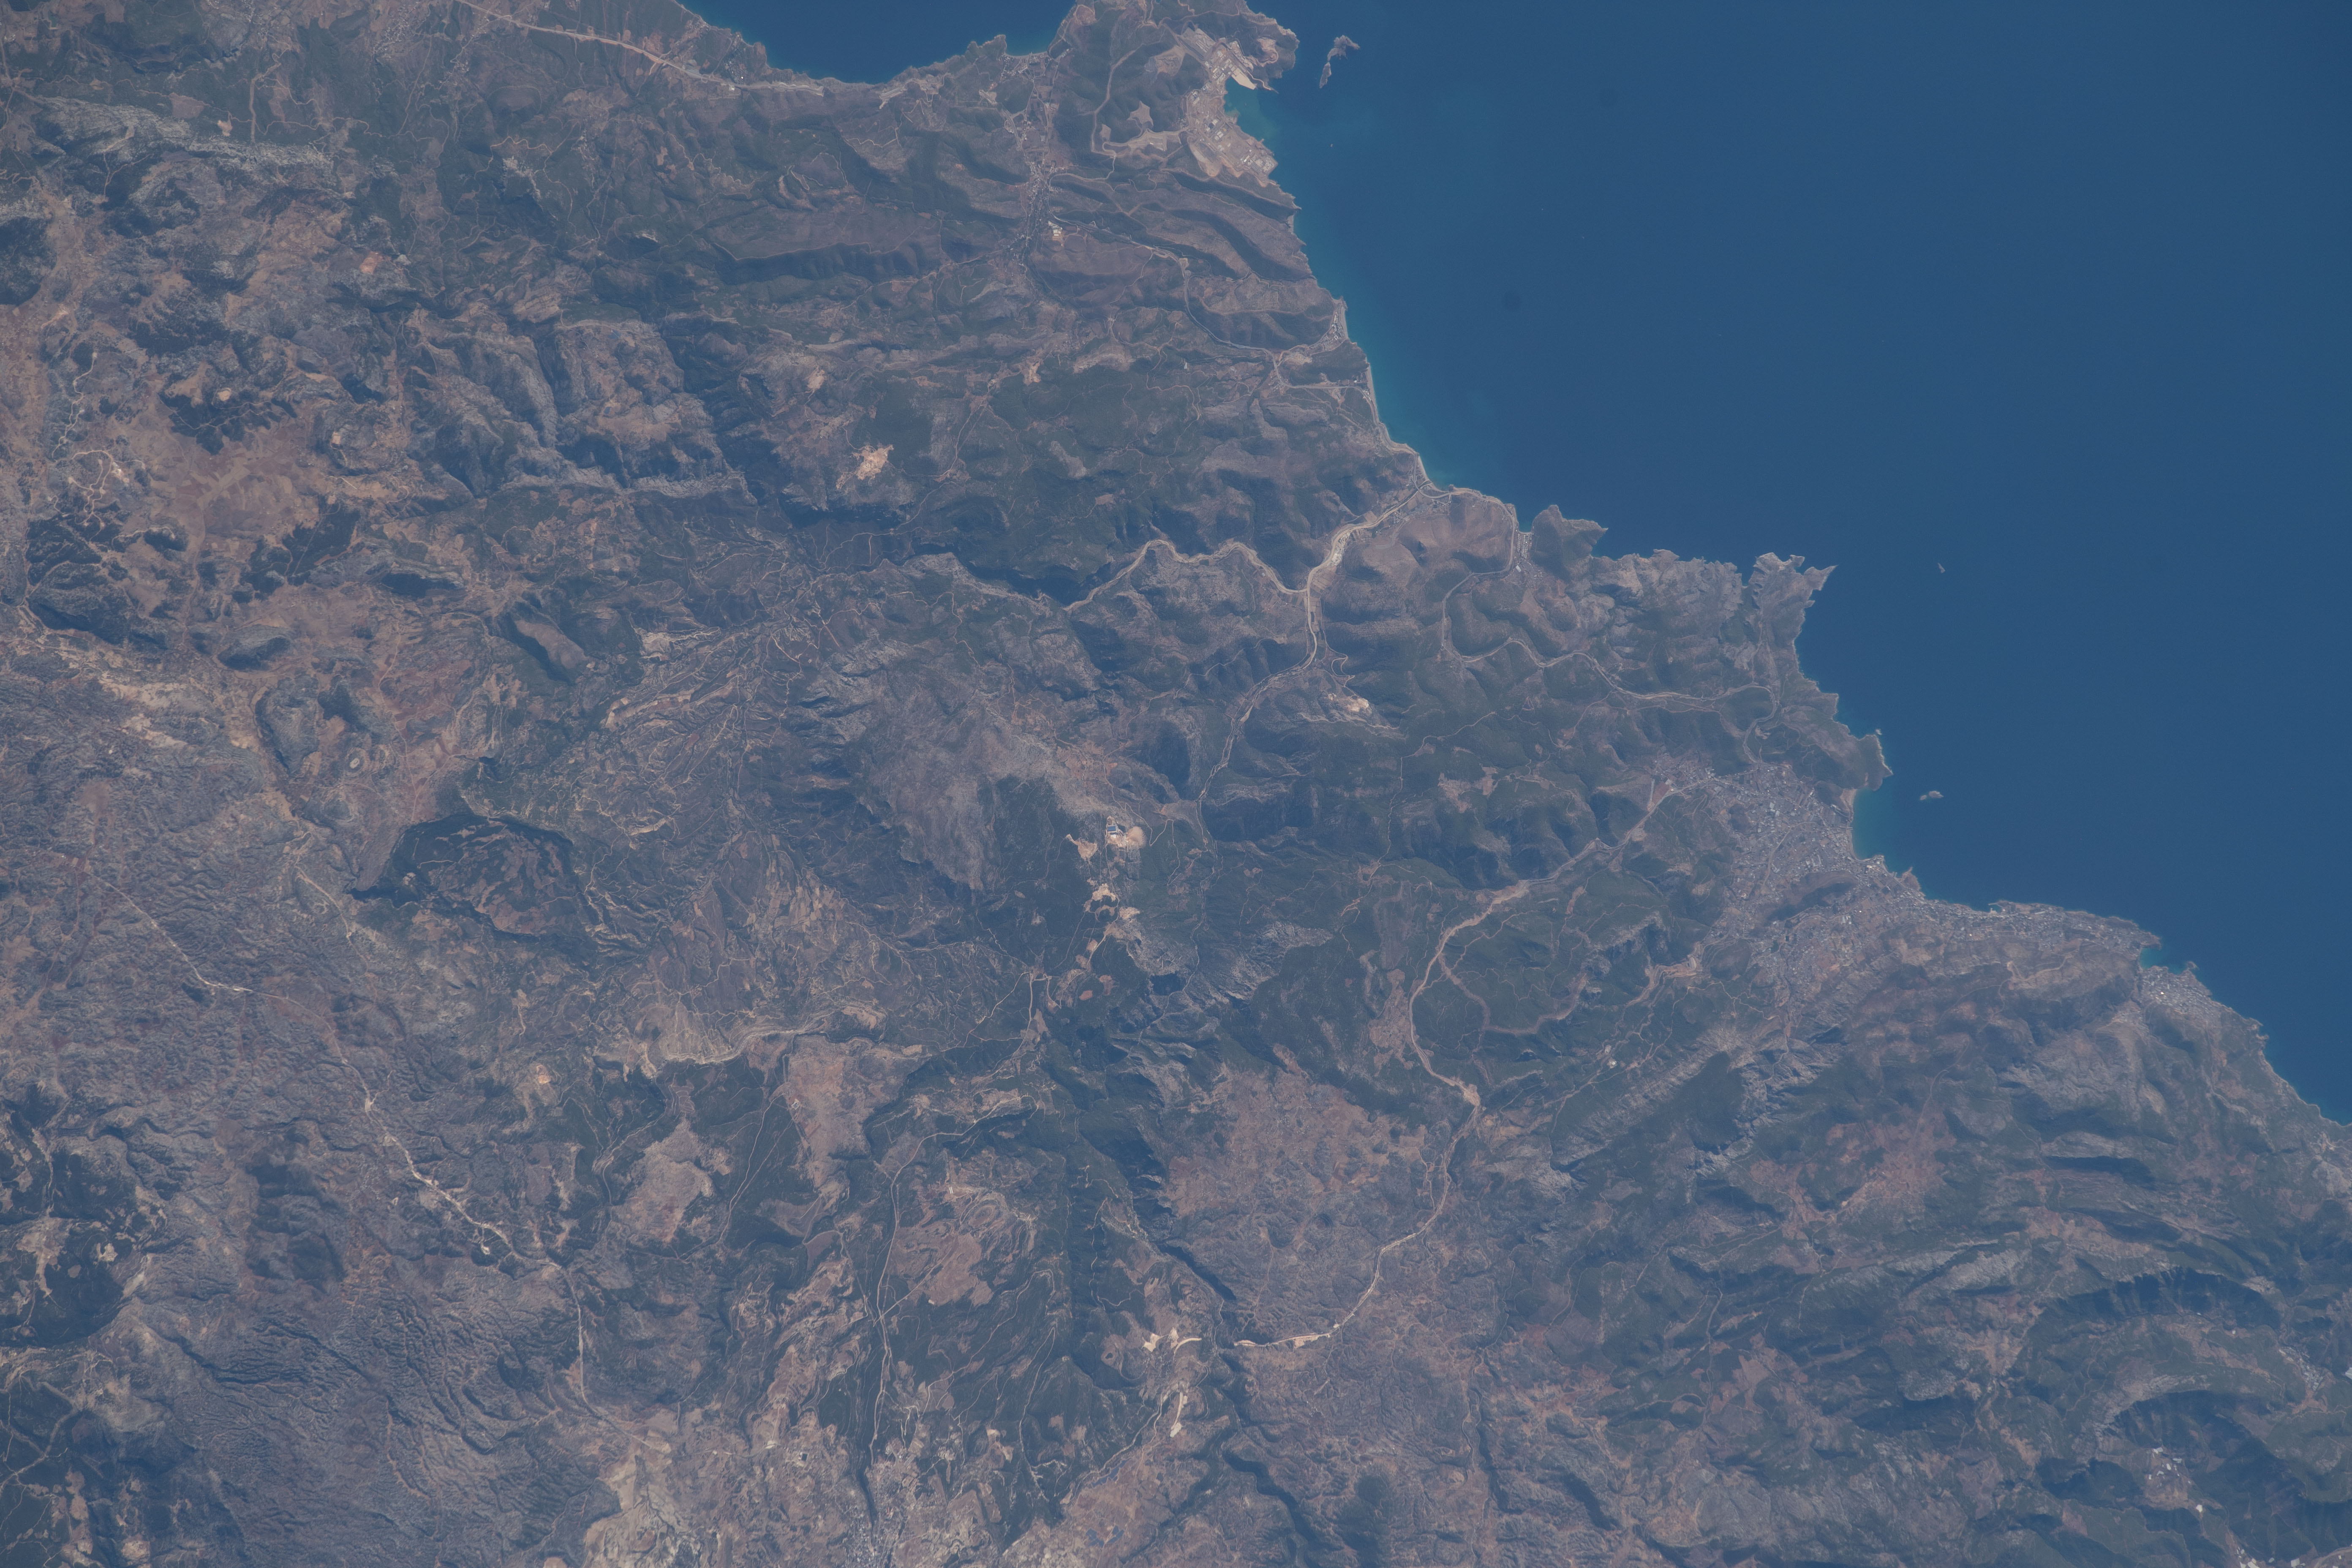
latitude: 36.2
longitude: 33.5
